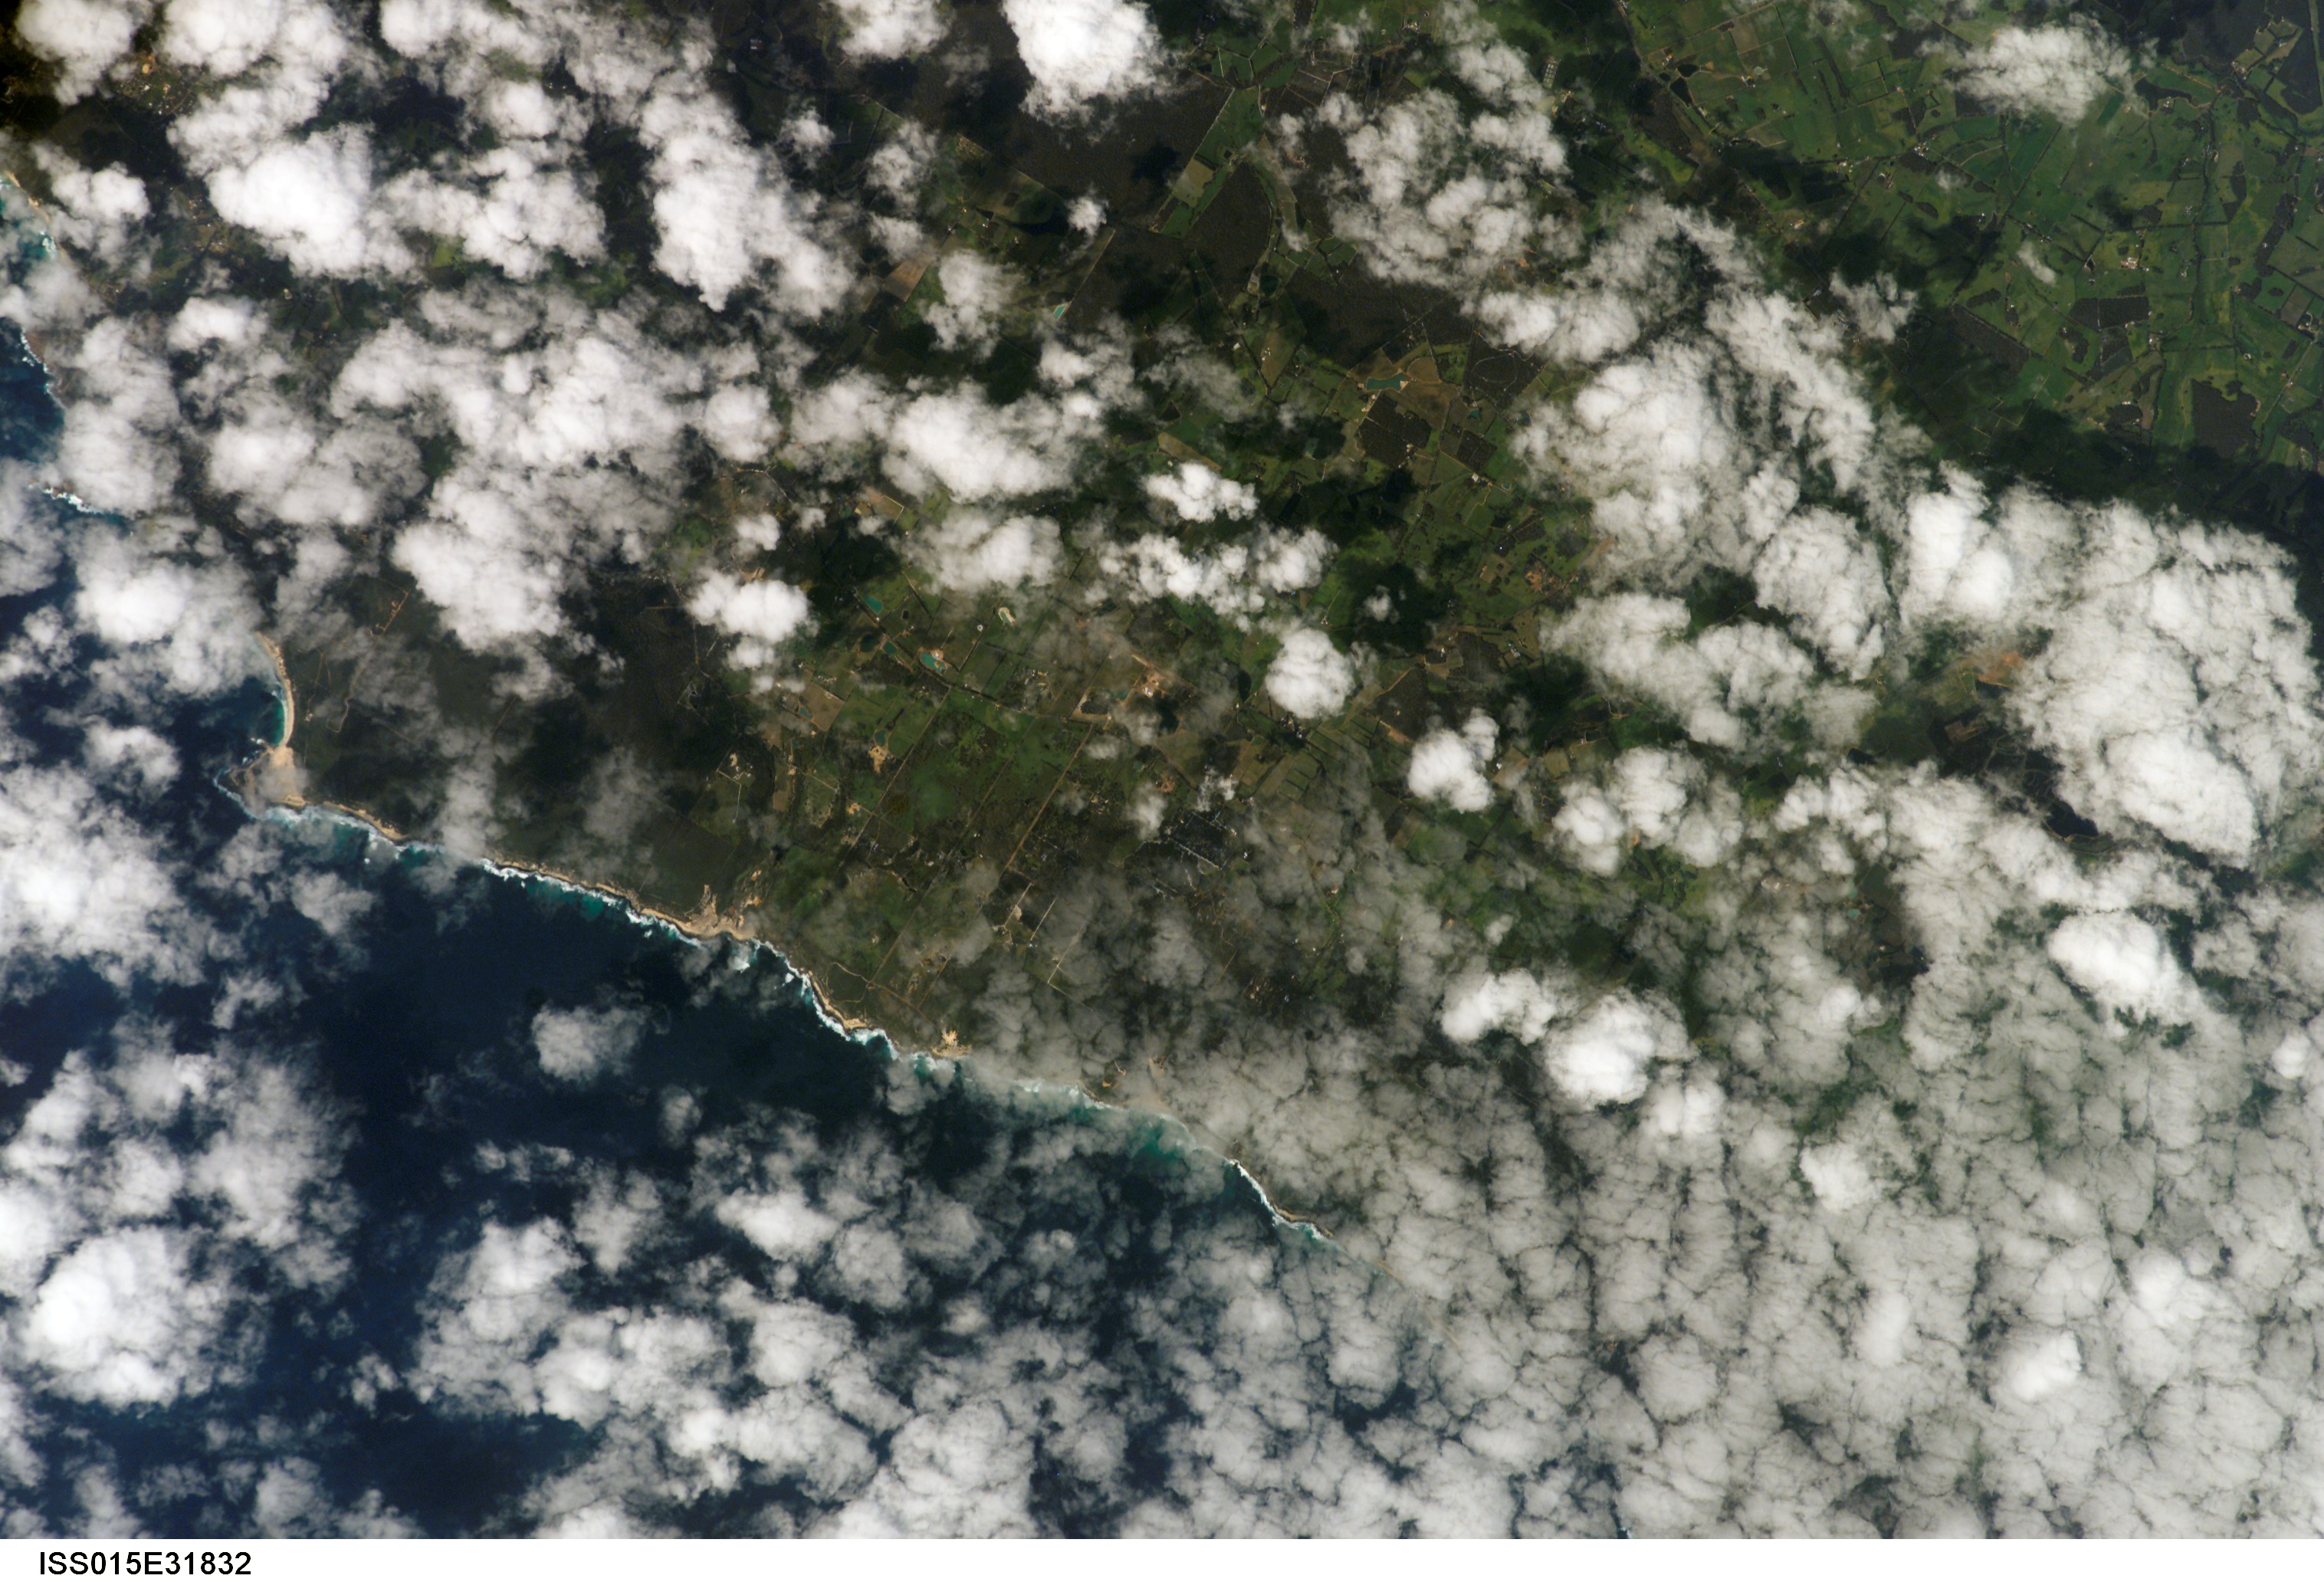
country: AUSTRALIA-WA
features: C. CLAIRAULT, FOREST, AGR.
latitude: -33.7
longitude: 115.0
